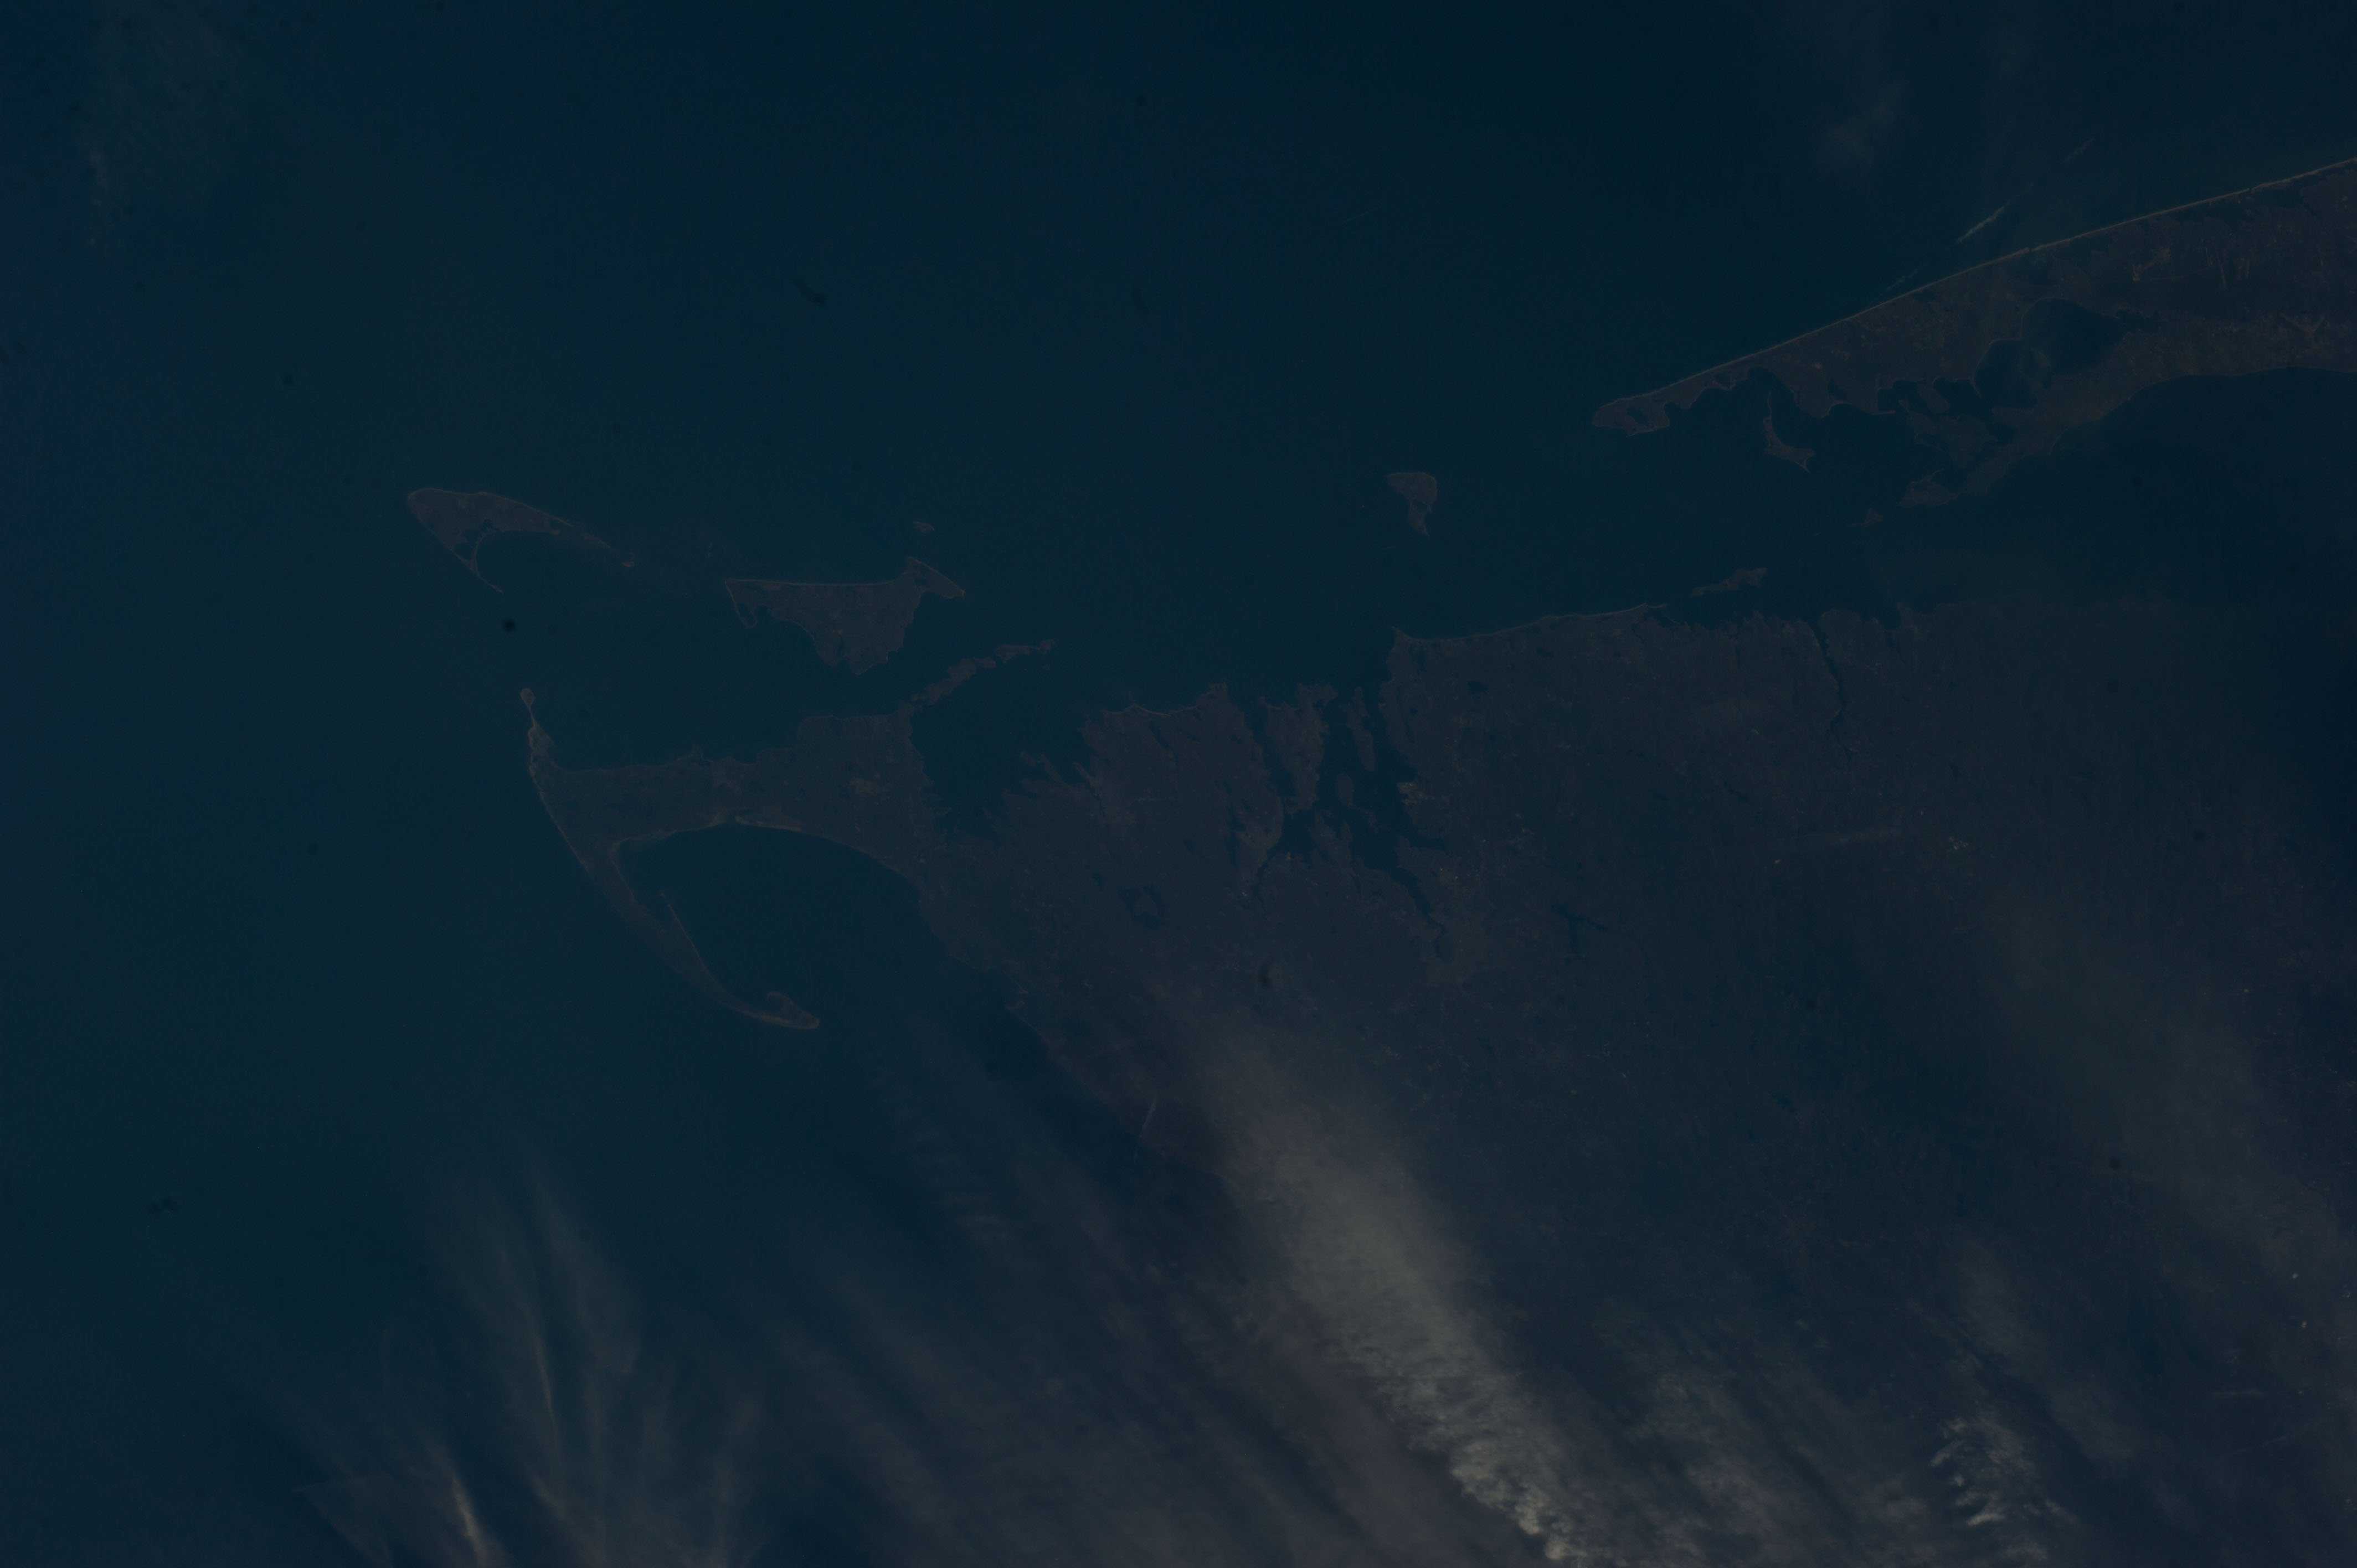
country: USA-MASSACHUSETTS
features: FALL RIVER, PROVIDENCE CITY, BUZZARDS BAY, NEW BEDFORD CITY, COASTLINE
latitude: 41.7
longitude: -71.0
